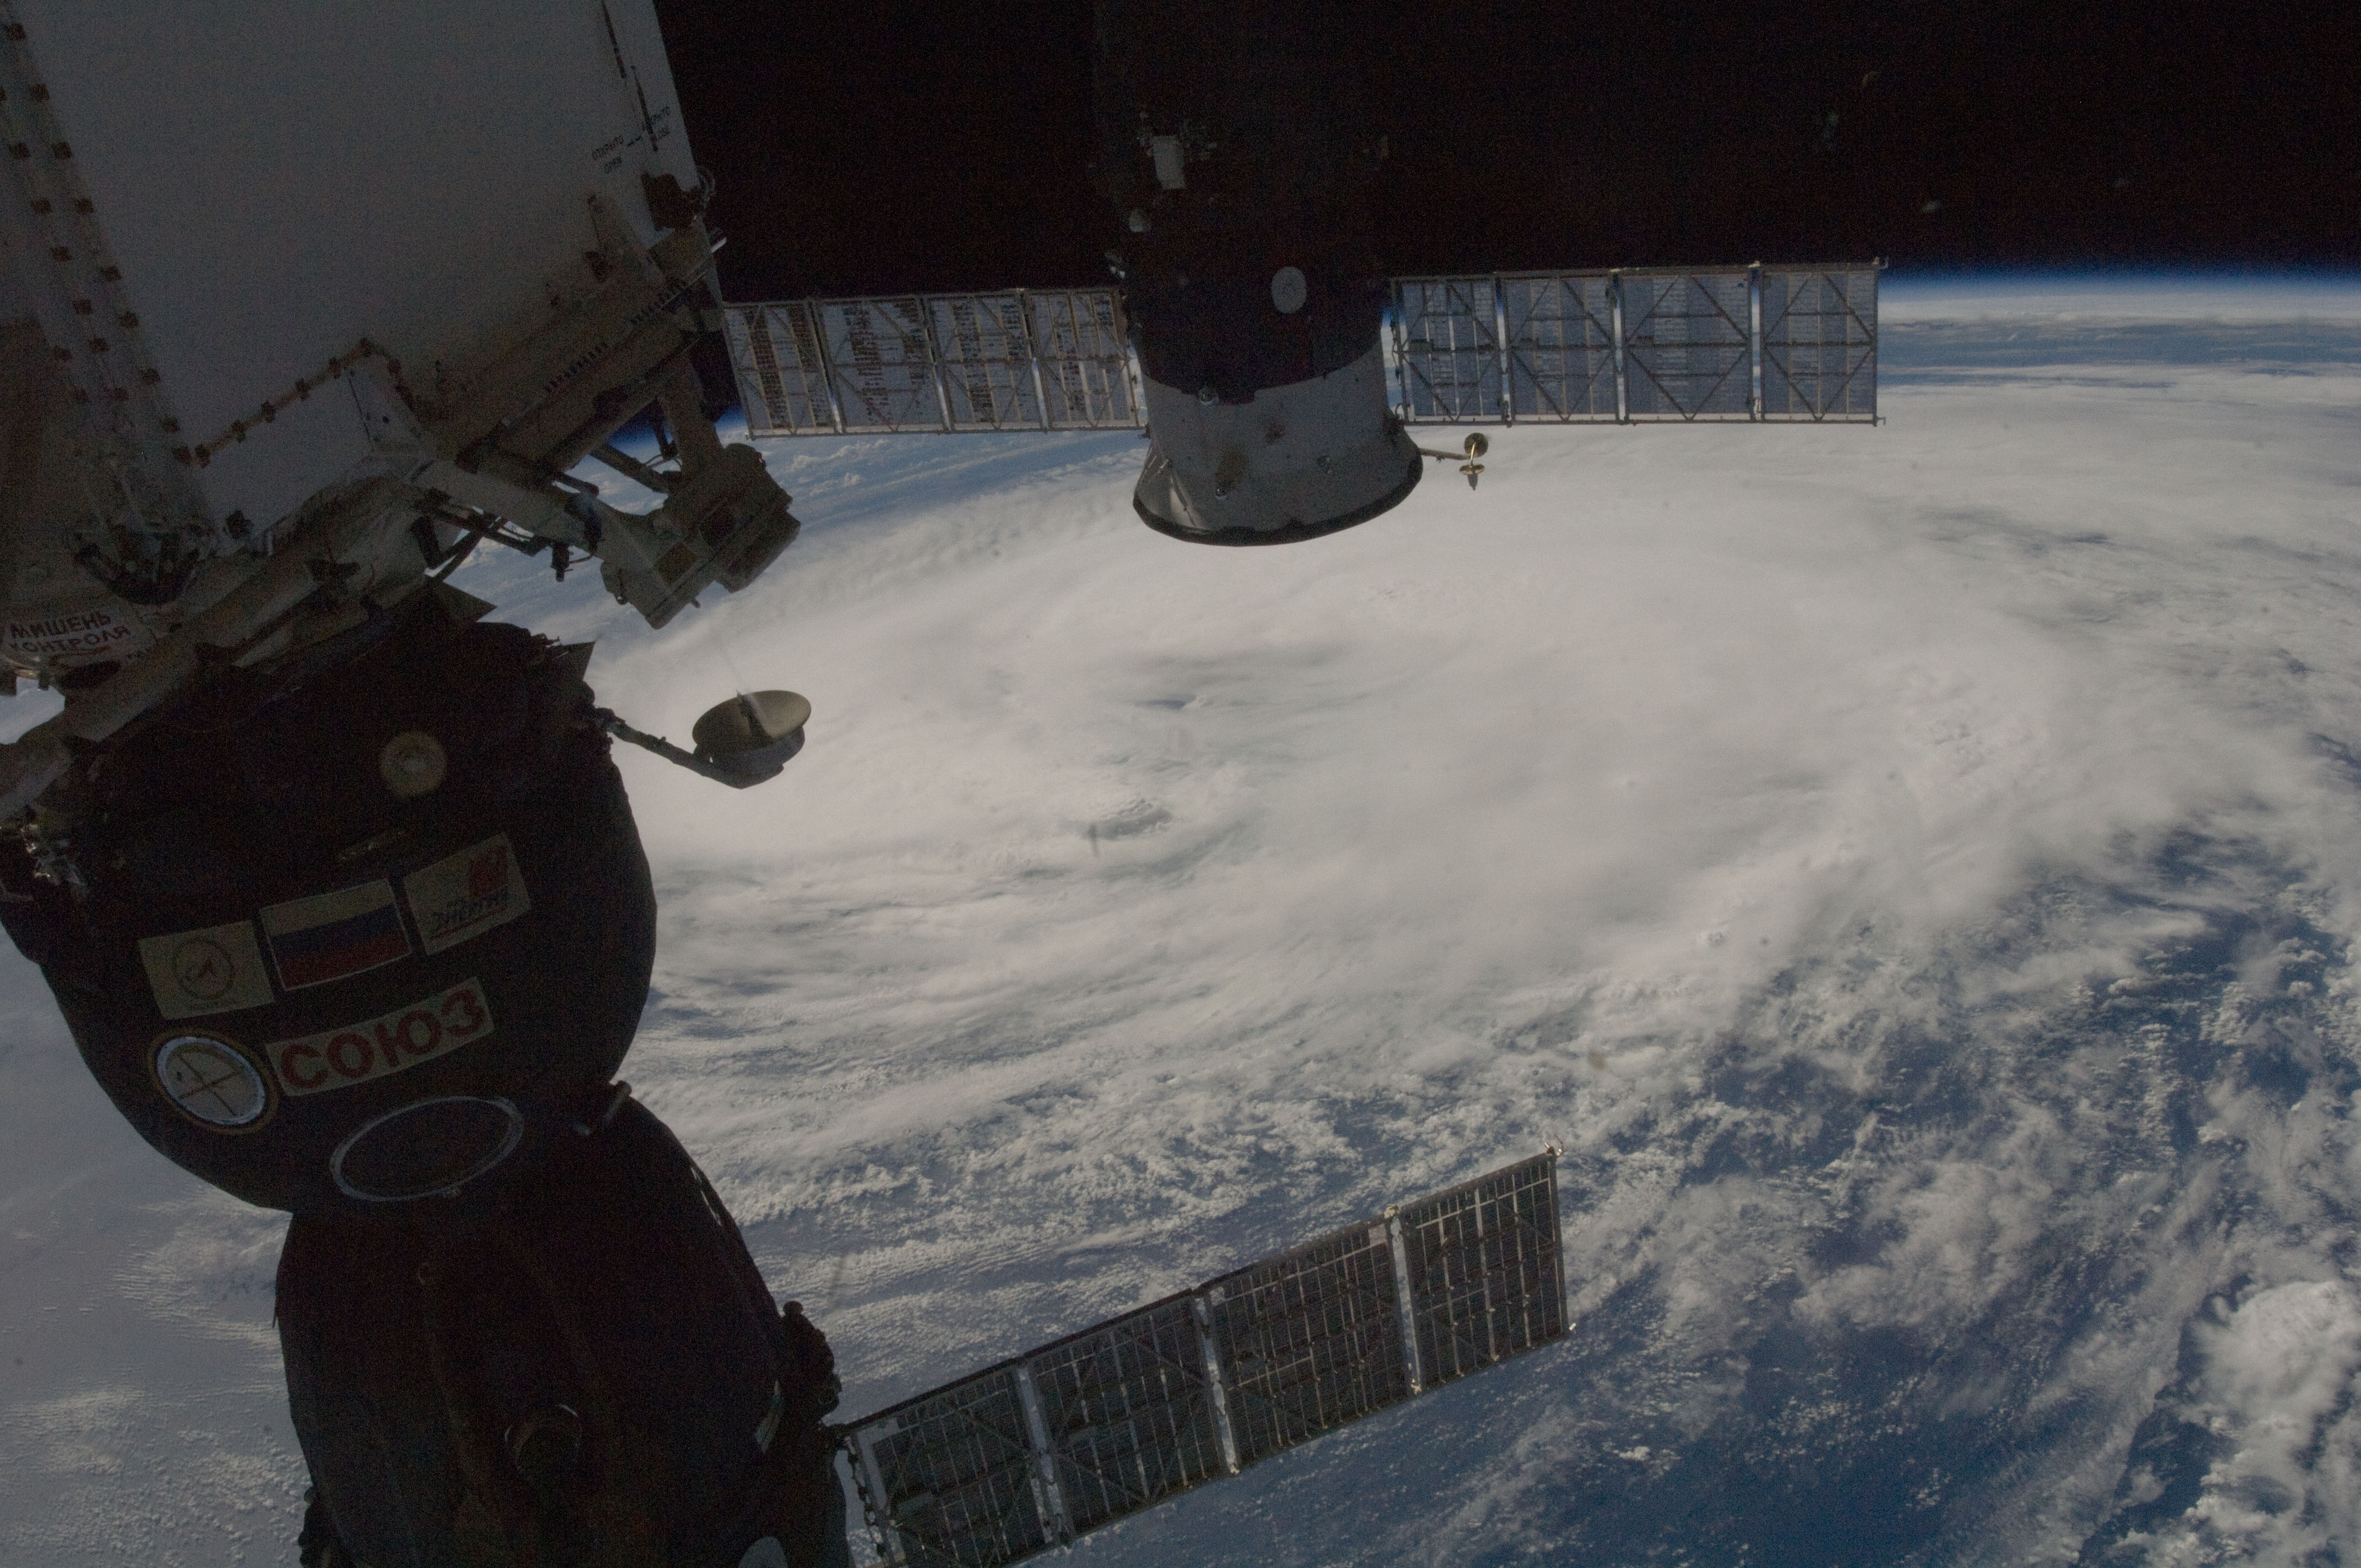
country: ATLANTIC OCEAN
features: PAN-TROPICAL STORM LESLIE, ISS
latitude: 33.5
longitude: -62.0
